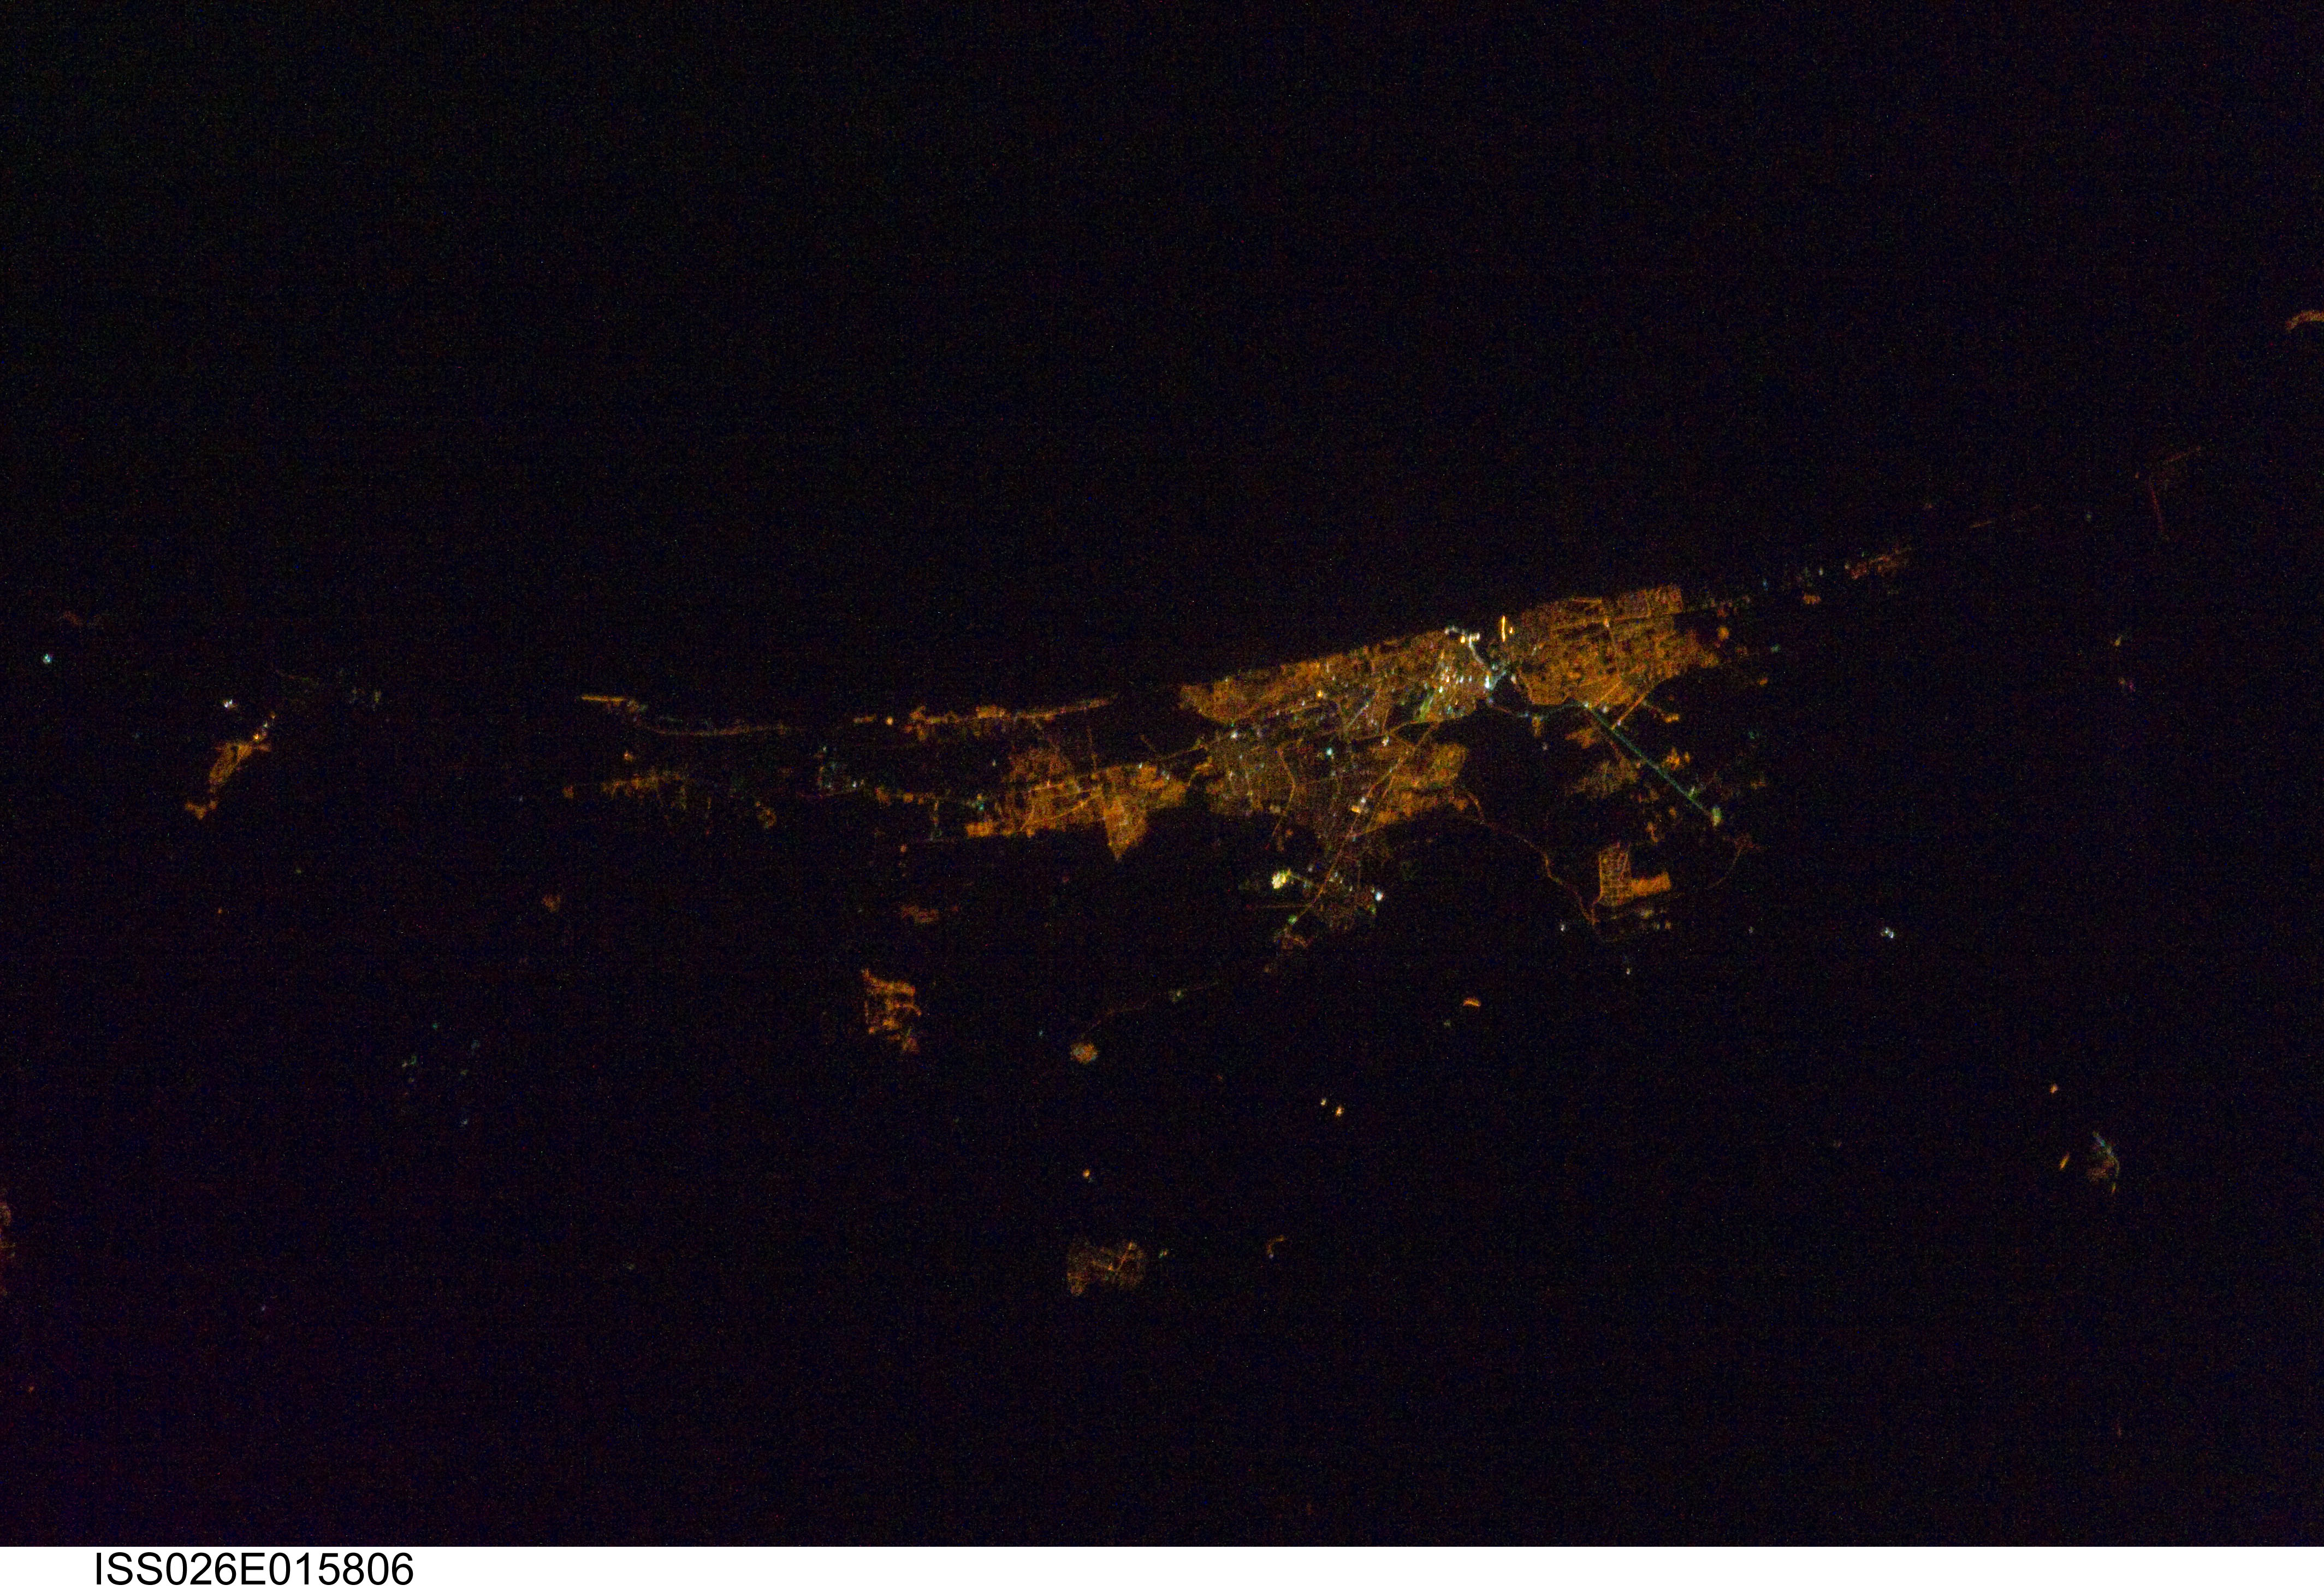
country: MOROCCO
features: RABAT AREA AT NIGHT
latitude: 34.0
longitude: -6.9
